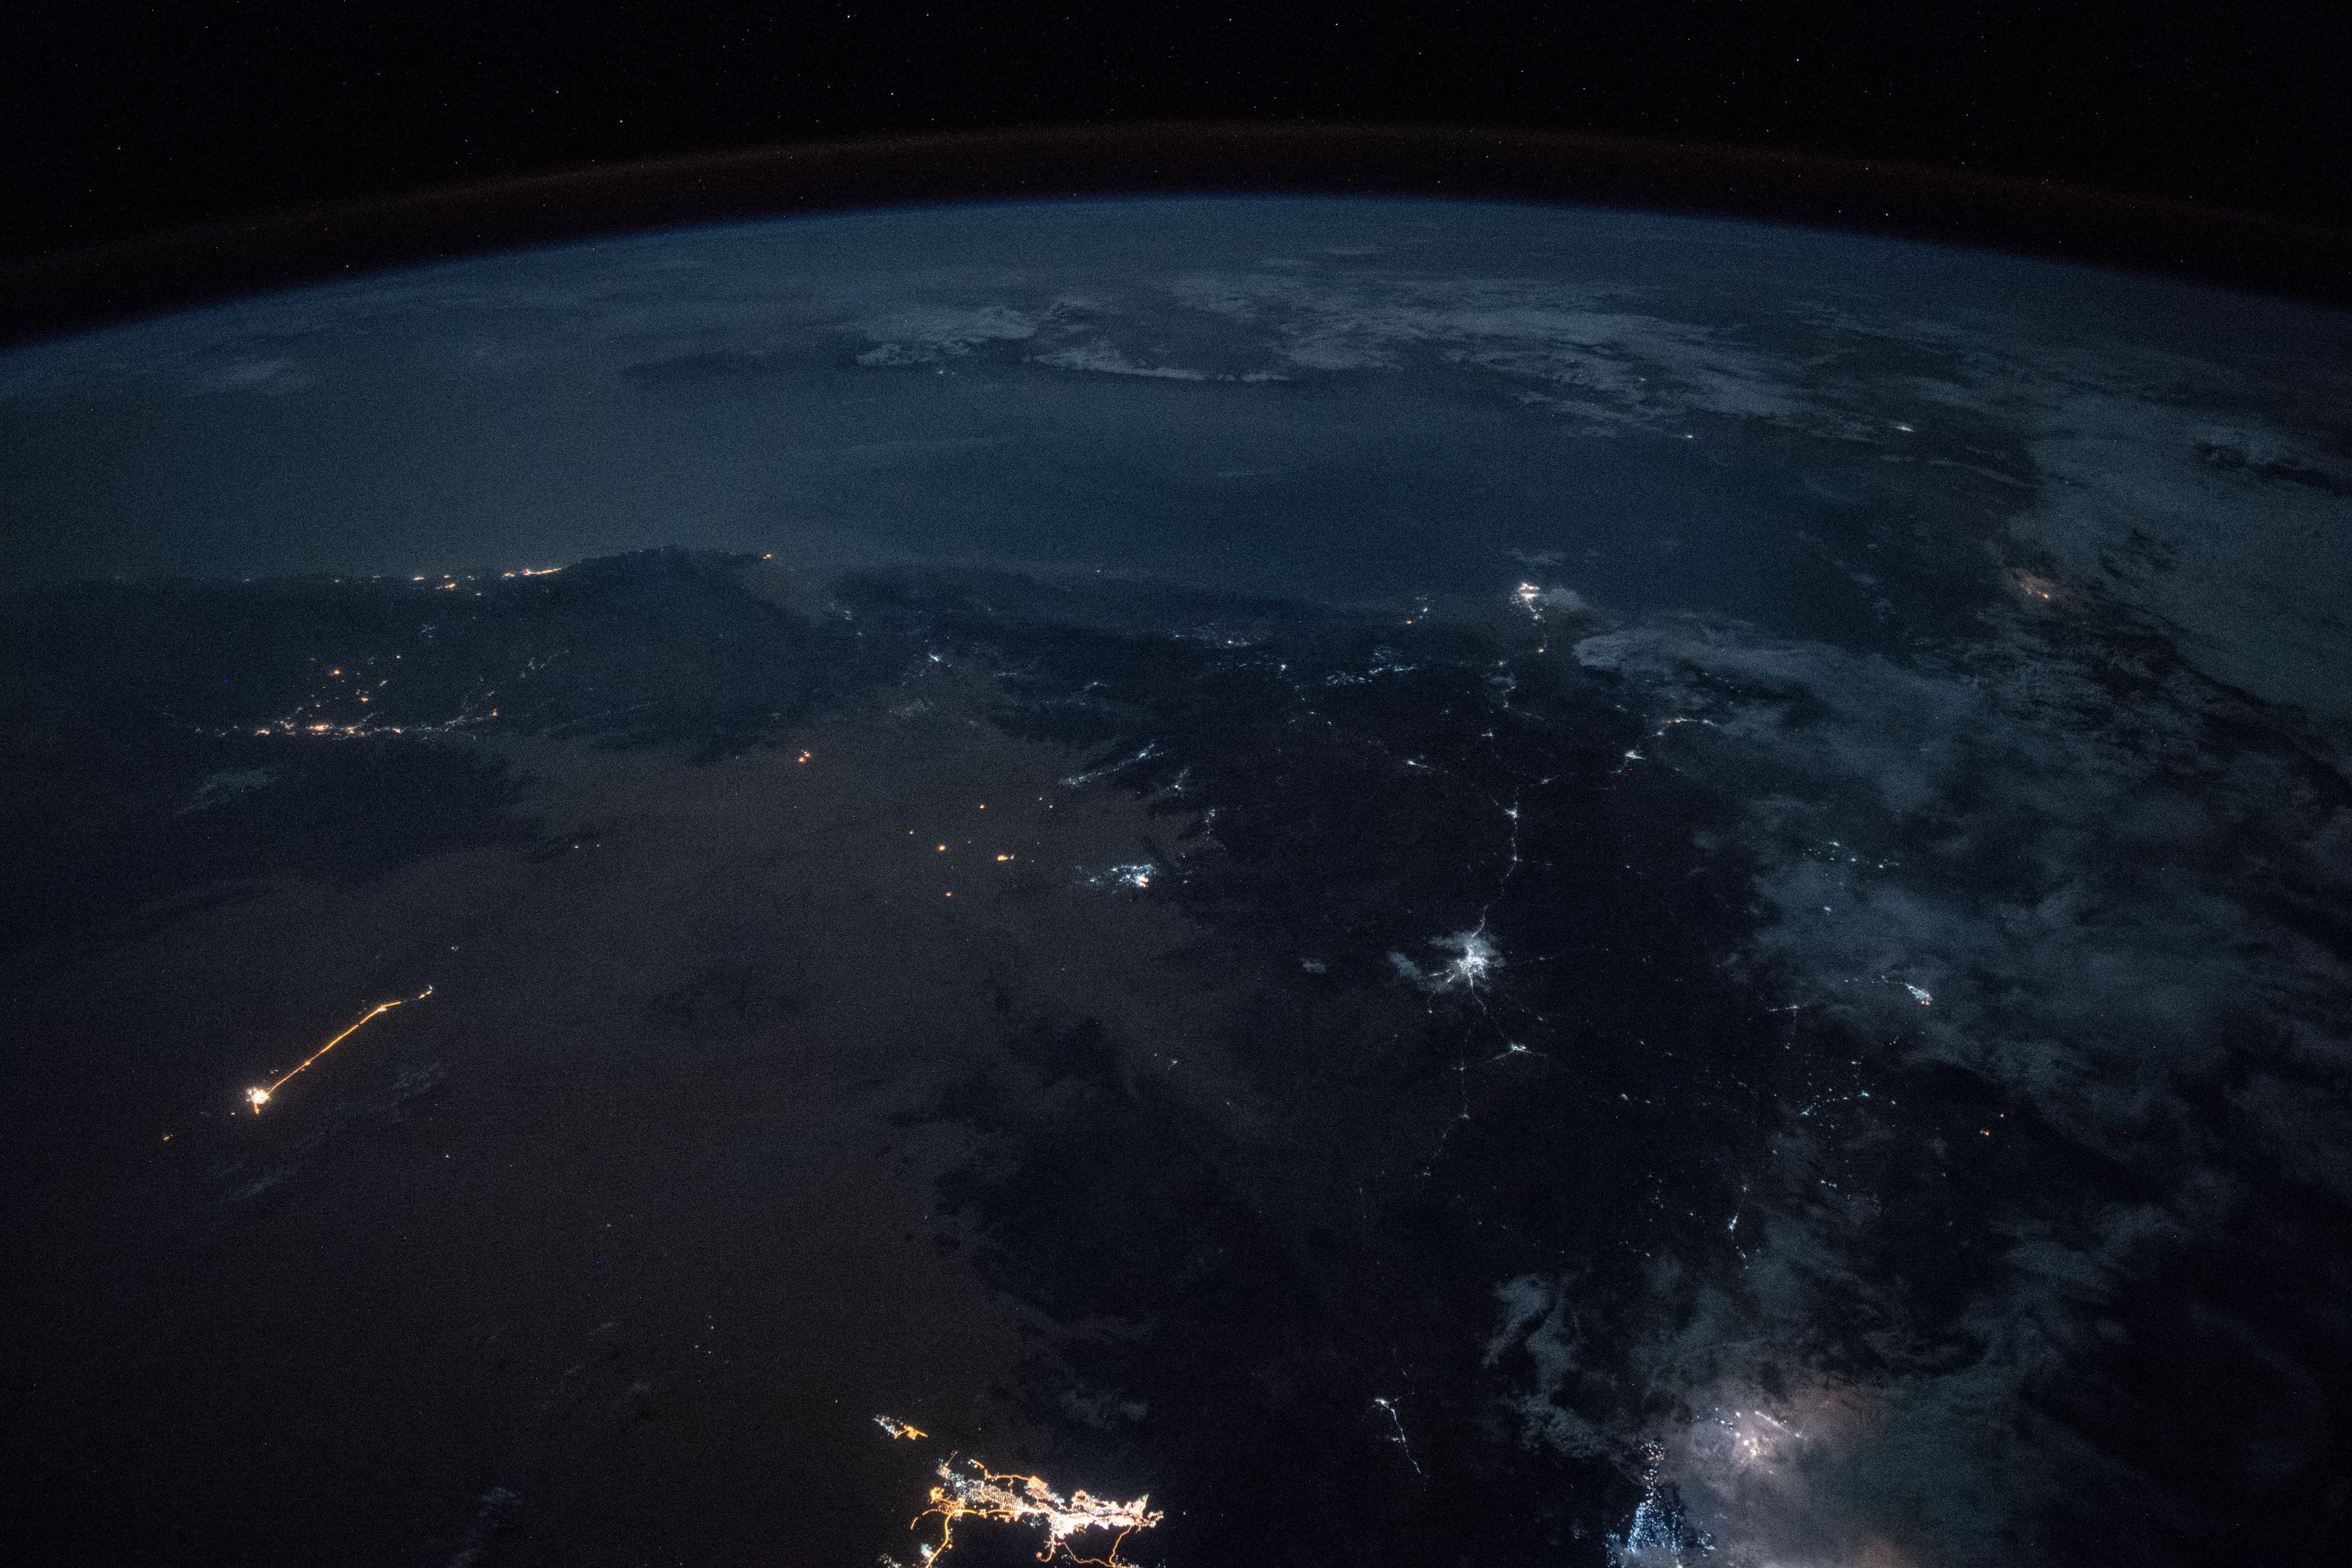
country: YEMEN
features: HADHRAMAUT MOUNTAINS, AL MUKALLA, OGO MOUNTAINS, NIGHT, EARTH LIMB
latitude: 14.8
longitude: 45.8
